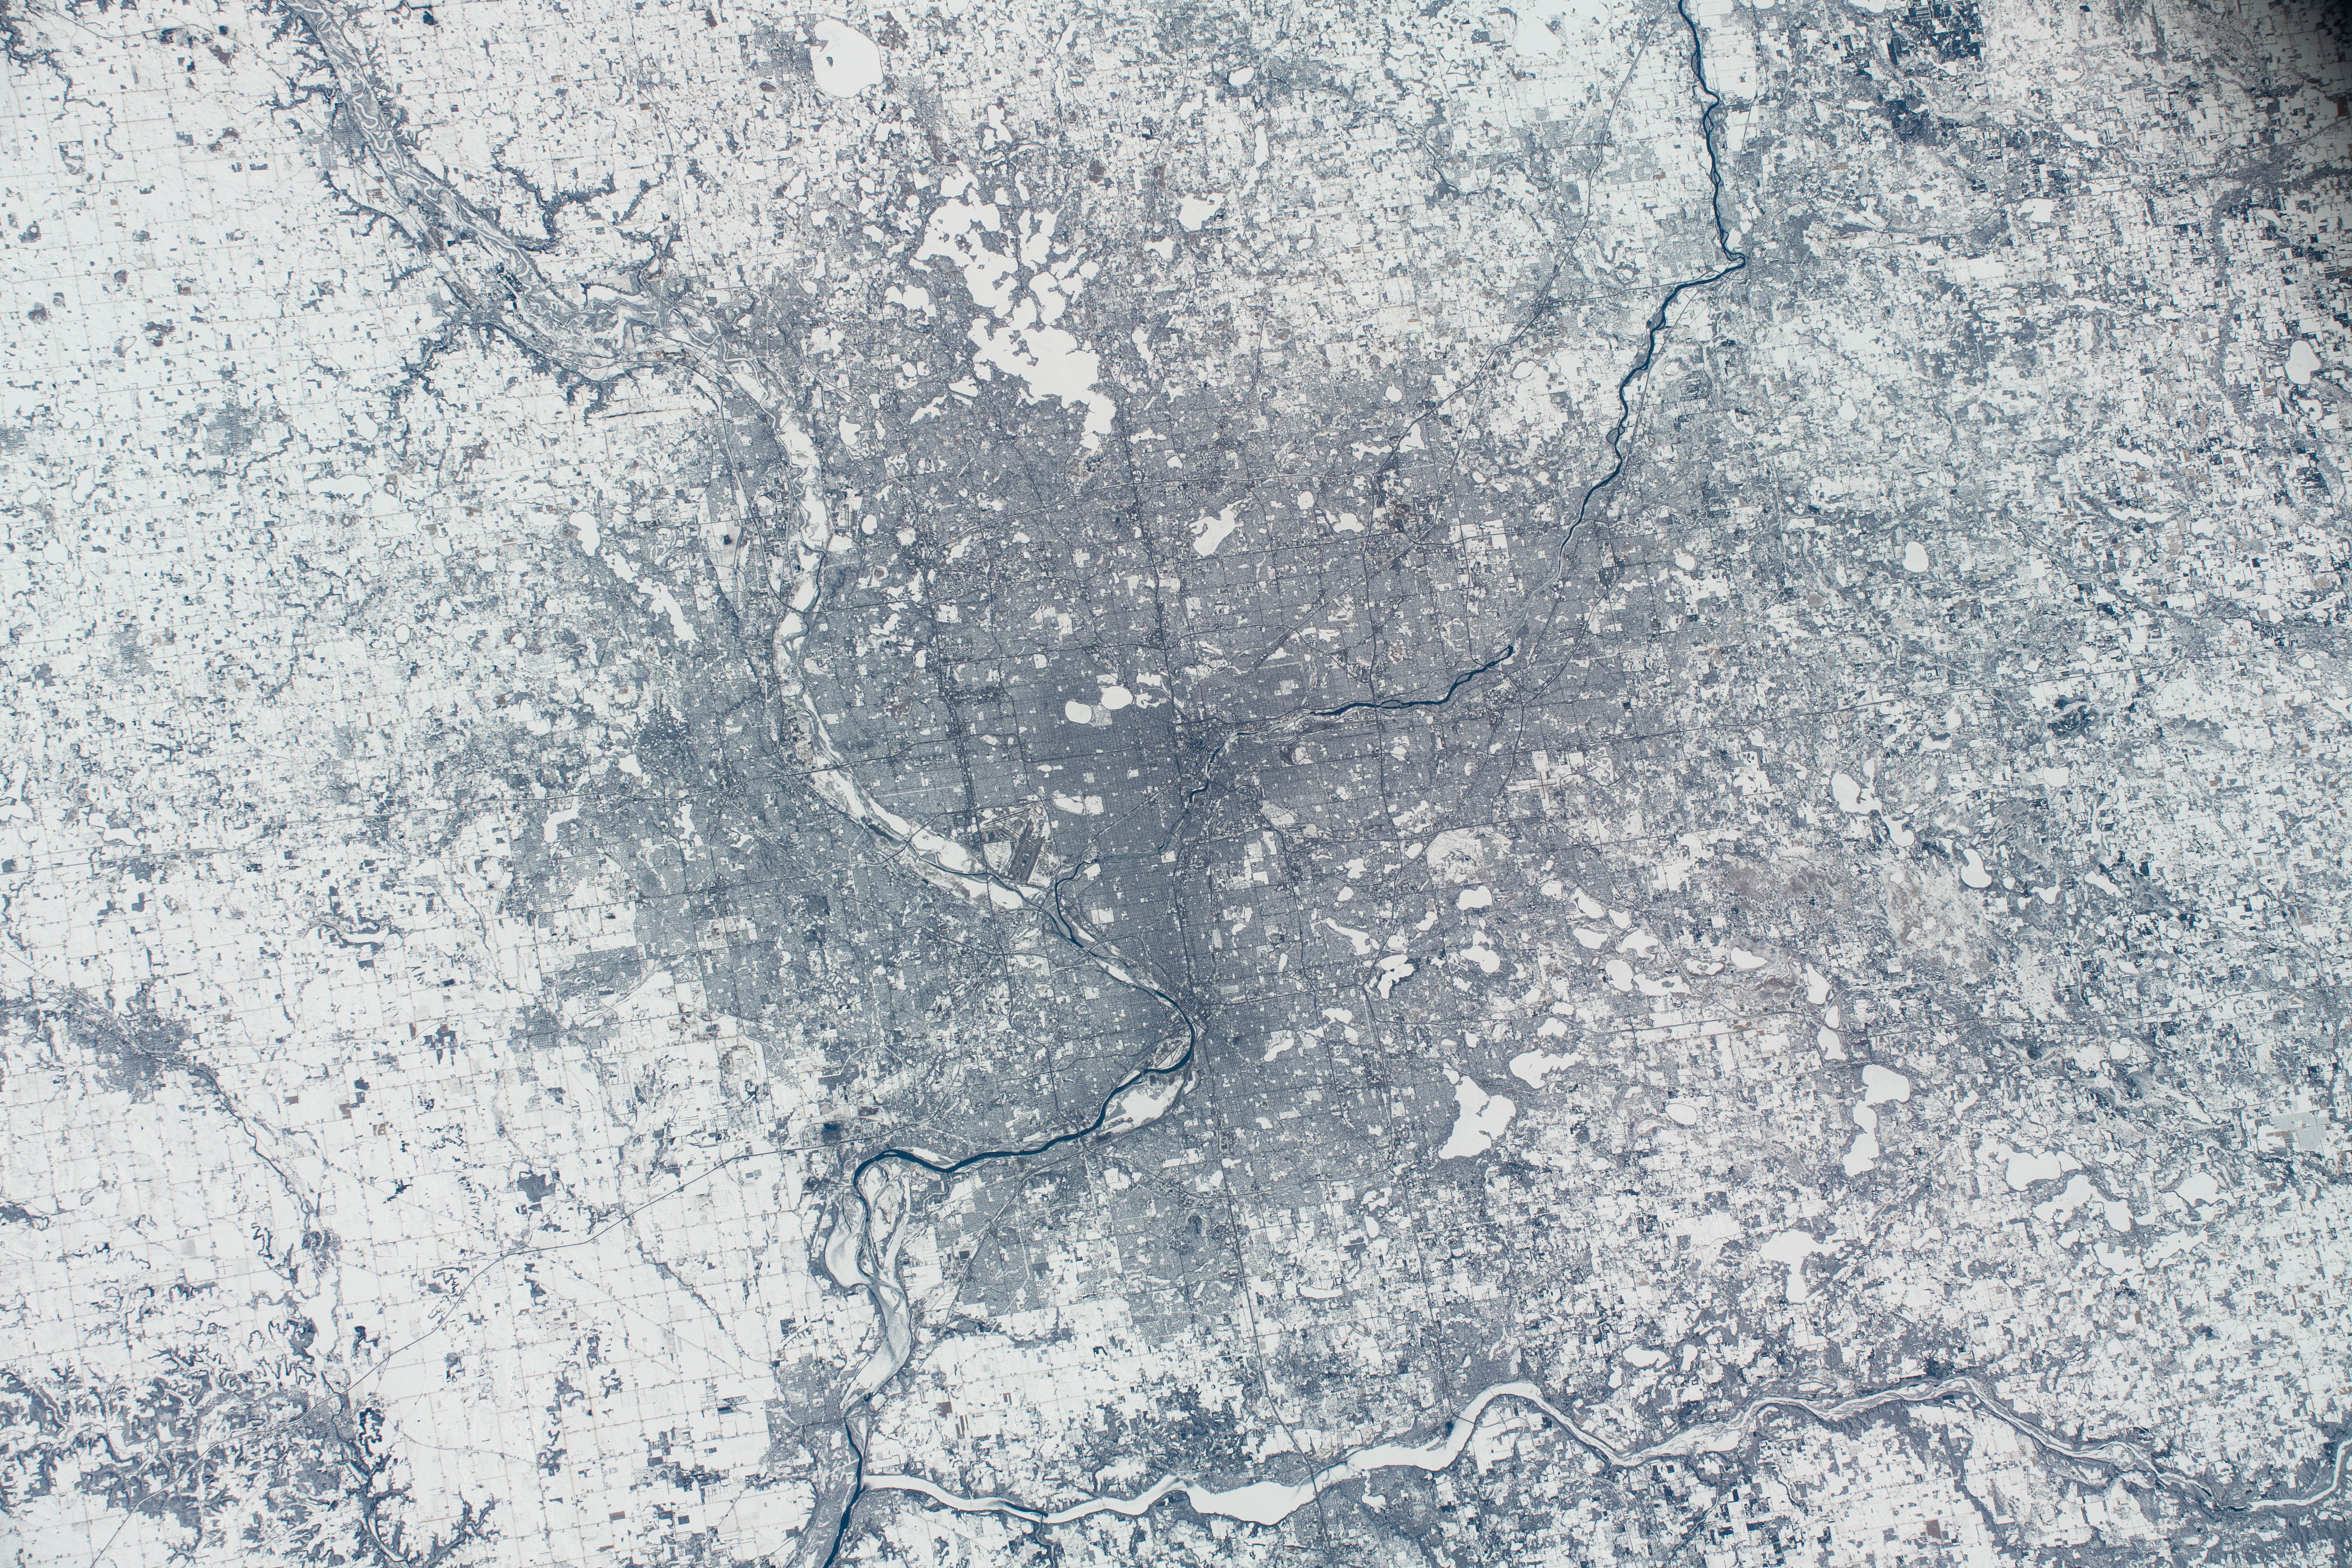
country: USA-MINNESOTA
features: MINNEAPOLIS, MINNESOTA RIVER, MISSISSIPPI RIVER
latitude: 45.0
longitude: -93.2
